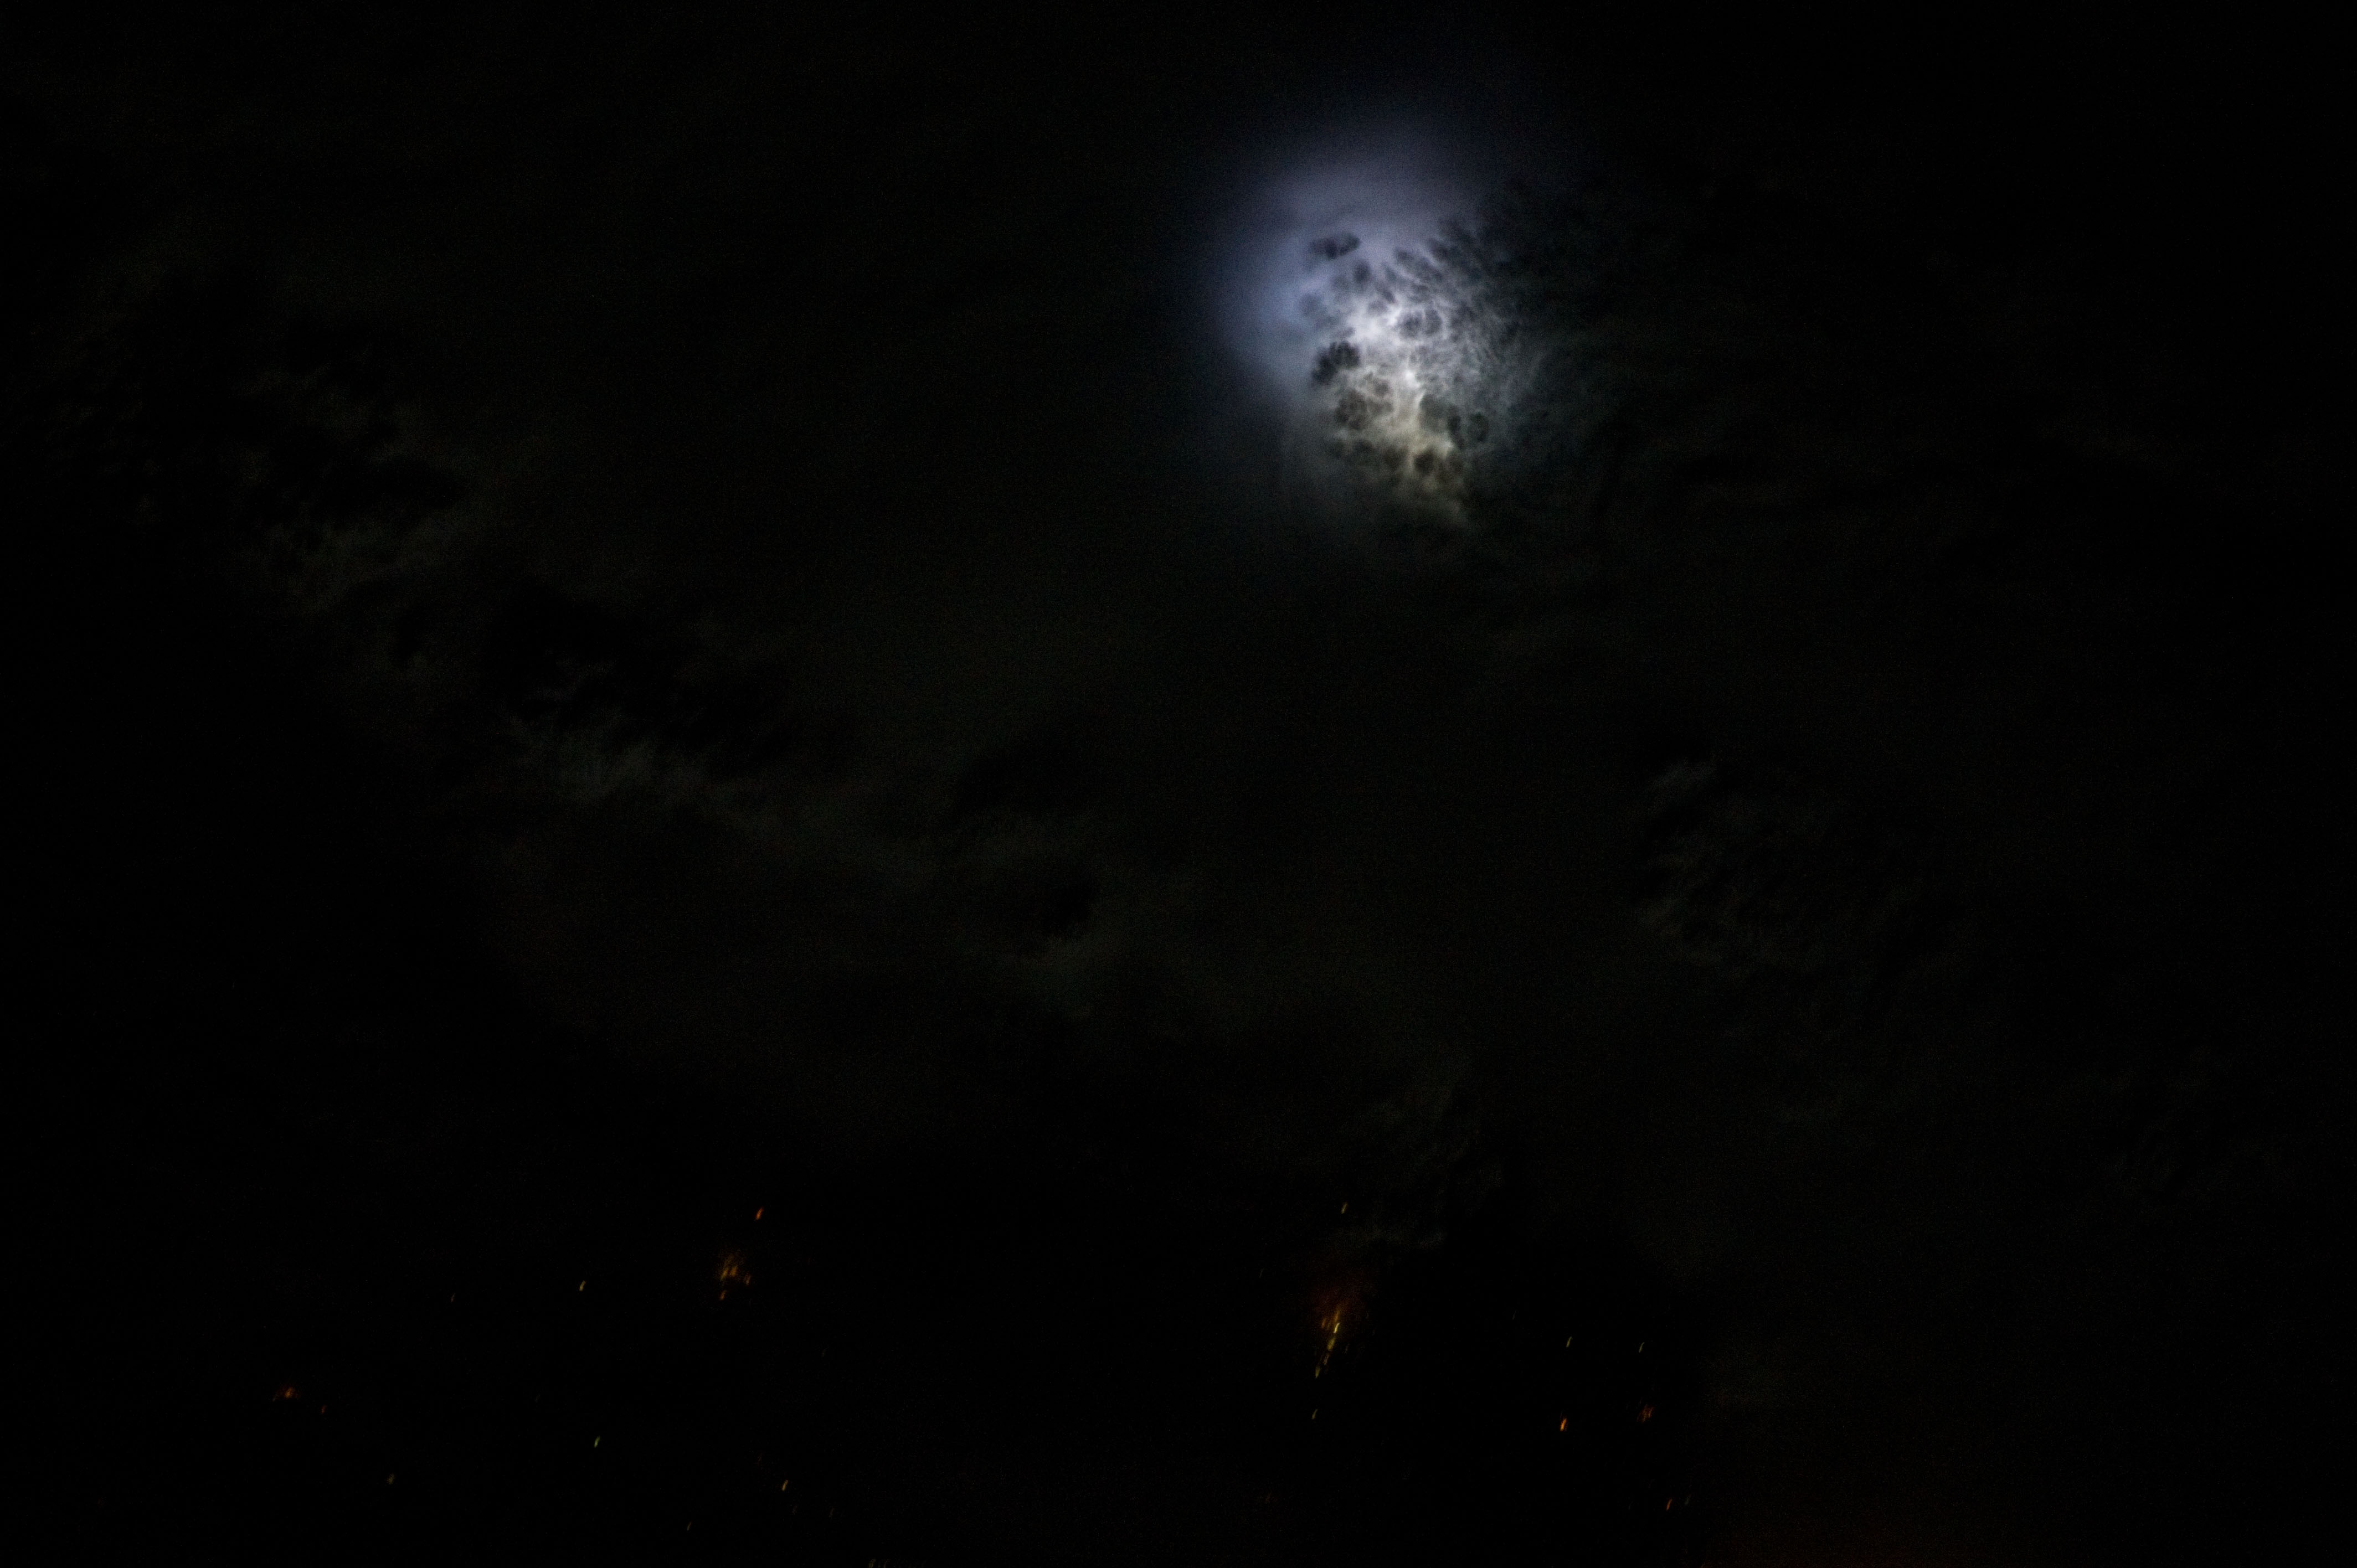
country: USA-OKLAHOMA
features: LIGHTNING AT NIGHT
